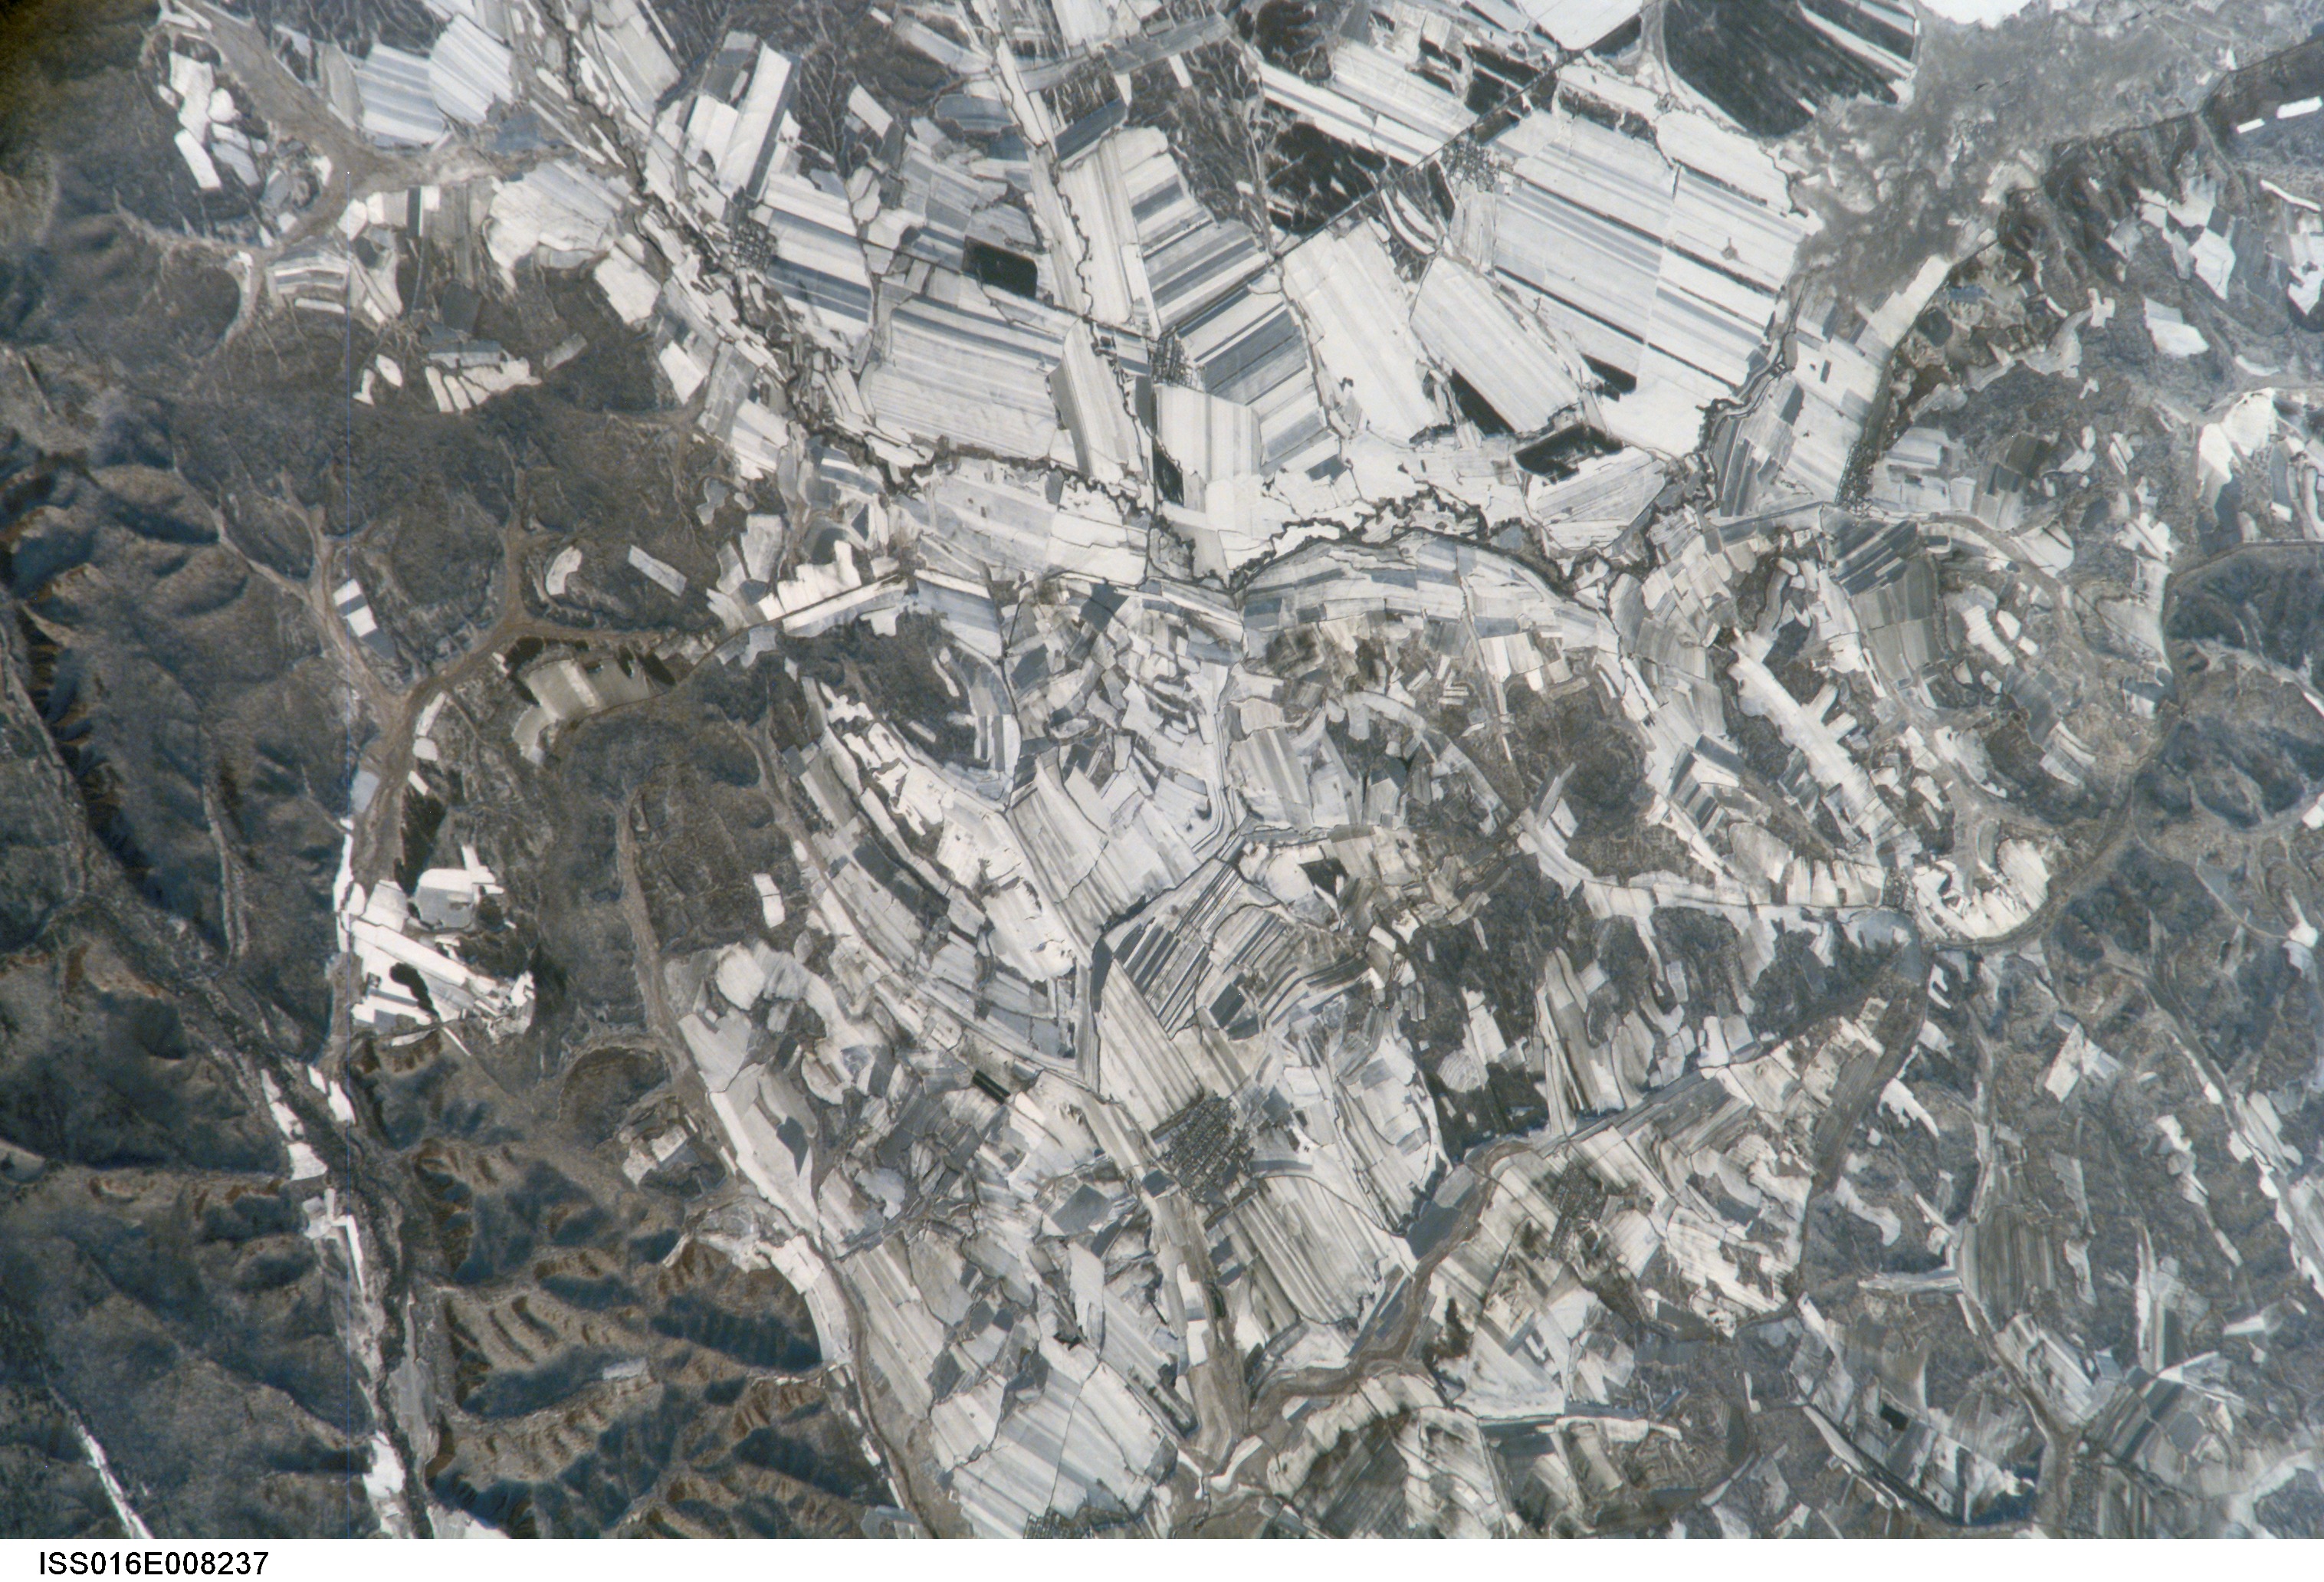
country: CHINA
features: LESSER KHINGAN RA., CHENQING
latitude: 49.1
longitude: 127.4
